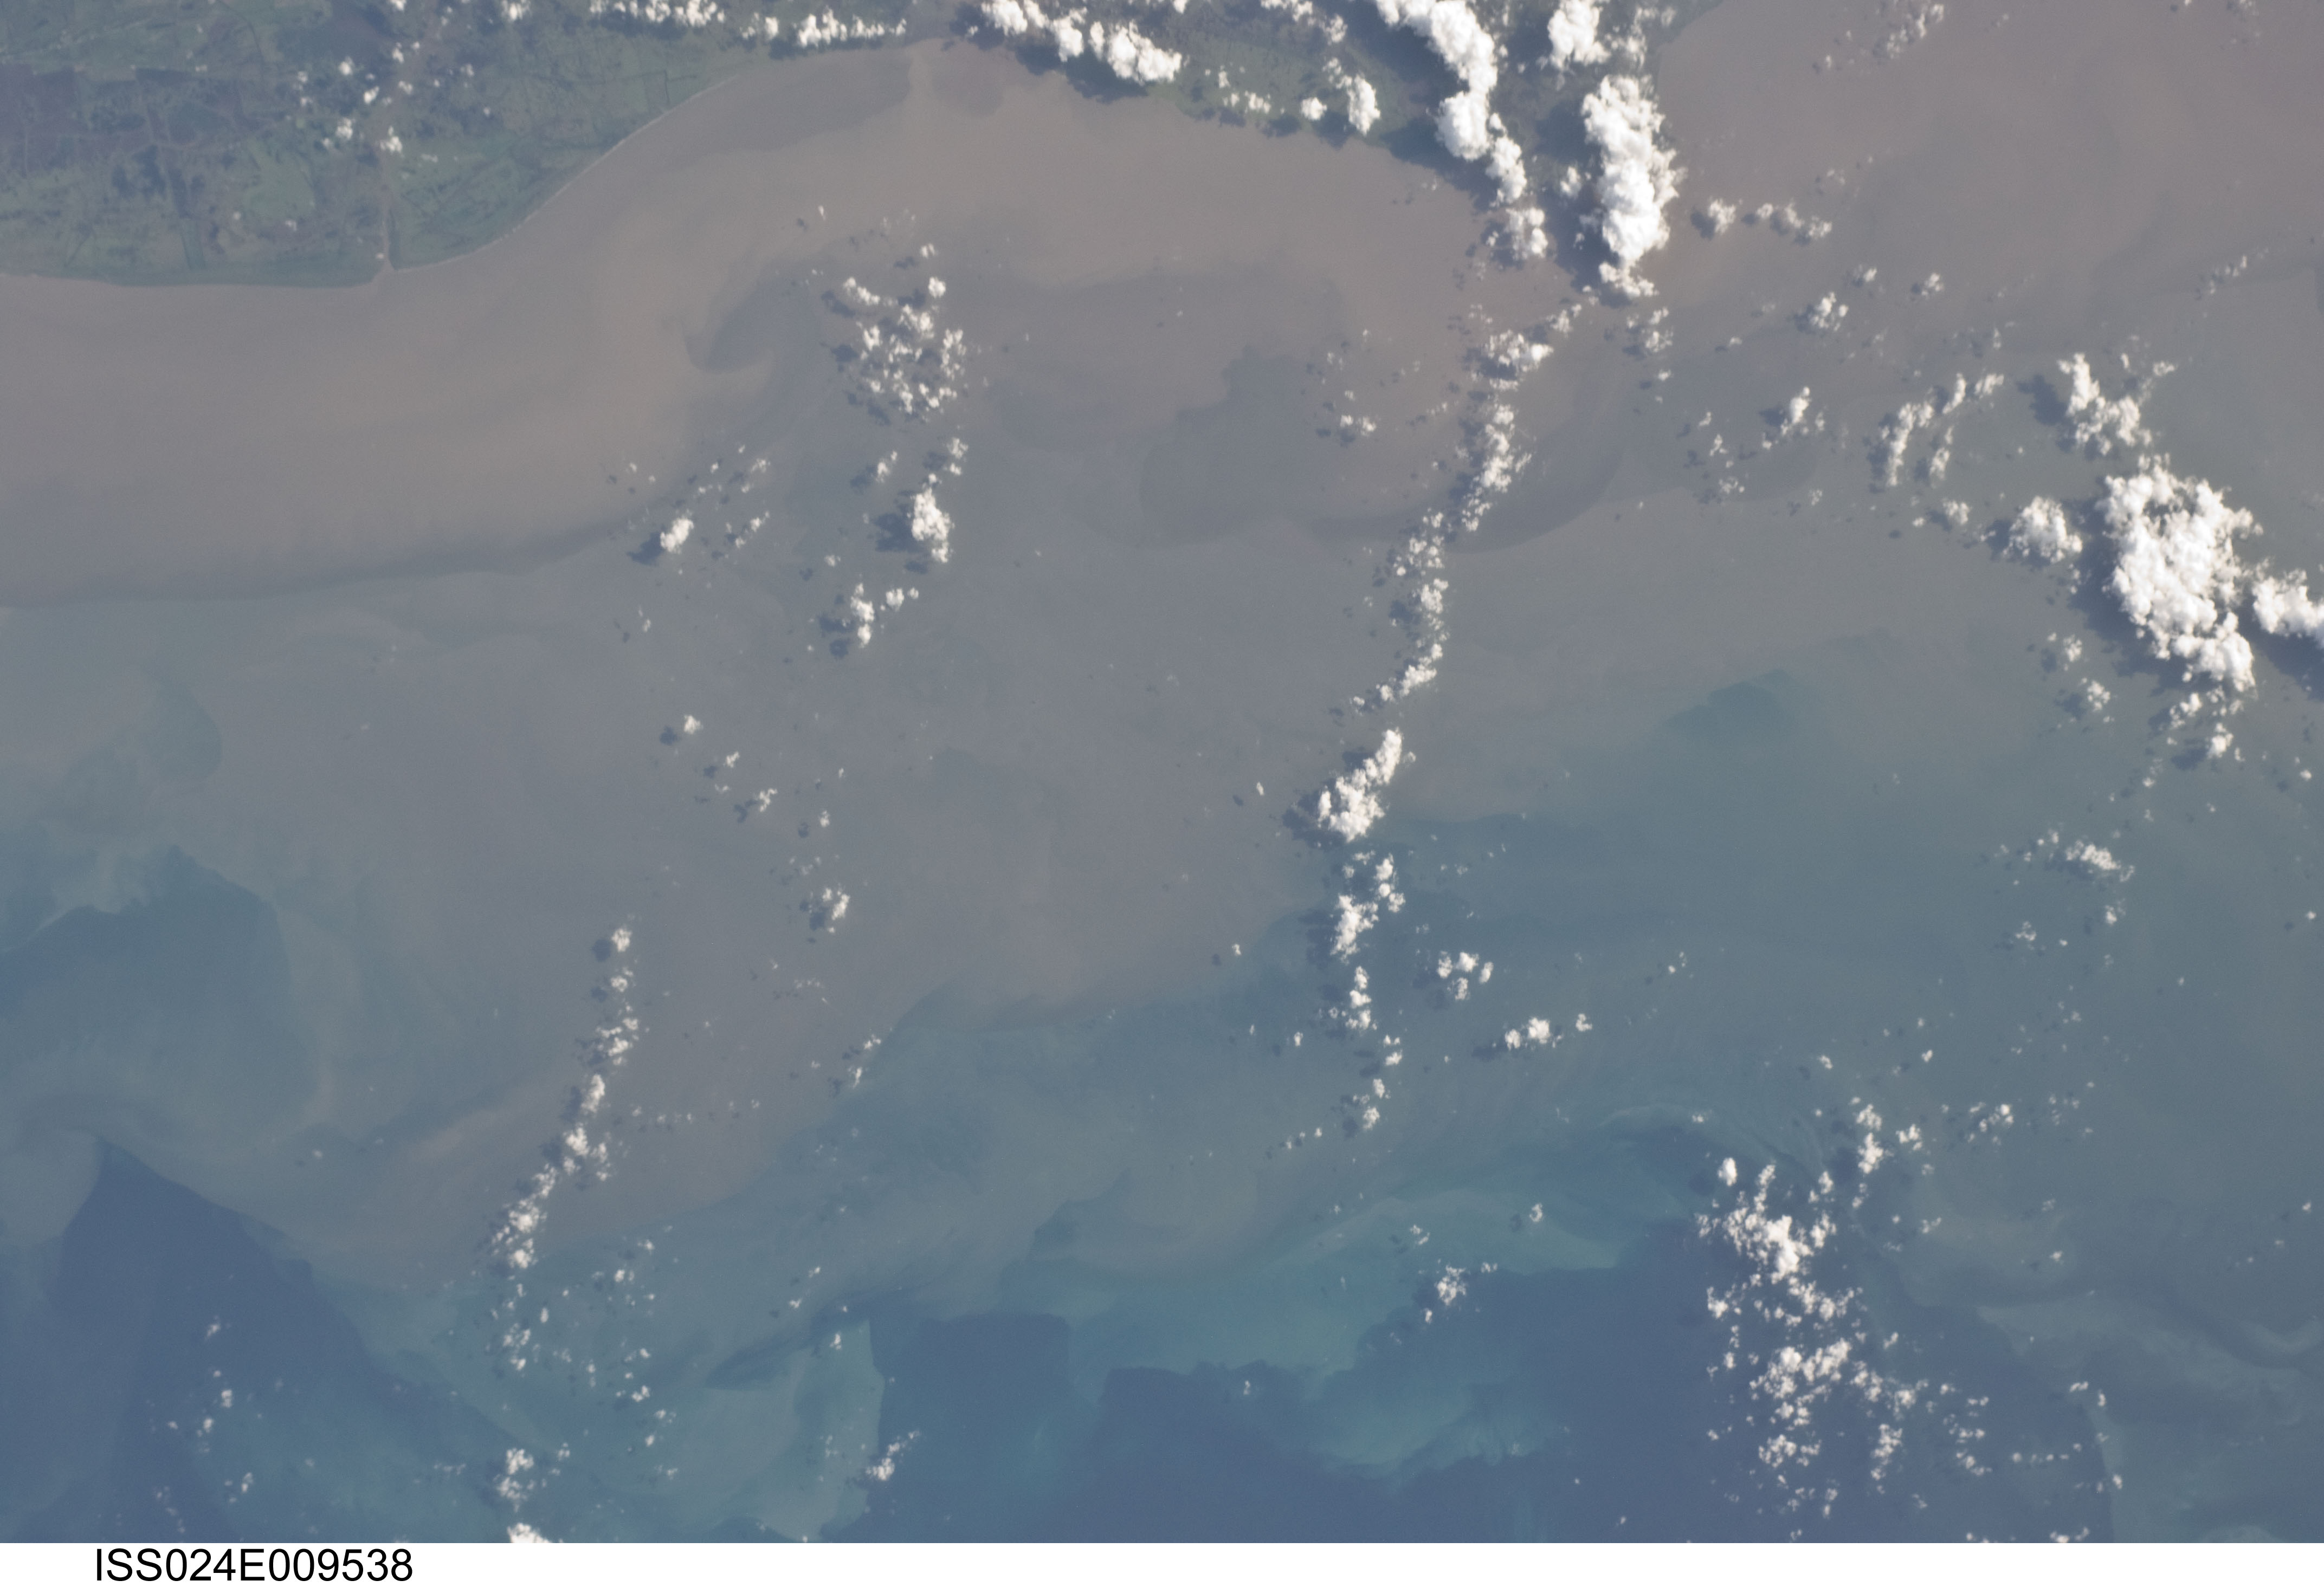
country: USA-LOUISIANA
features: G. OF MEXICO, SEDIMENT PLUMES, LOUISIANA COAST, MARSH ISLAND
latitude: 29.1
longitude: -92.0
